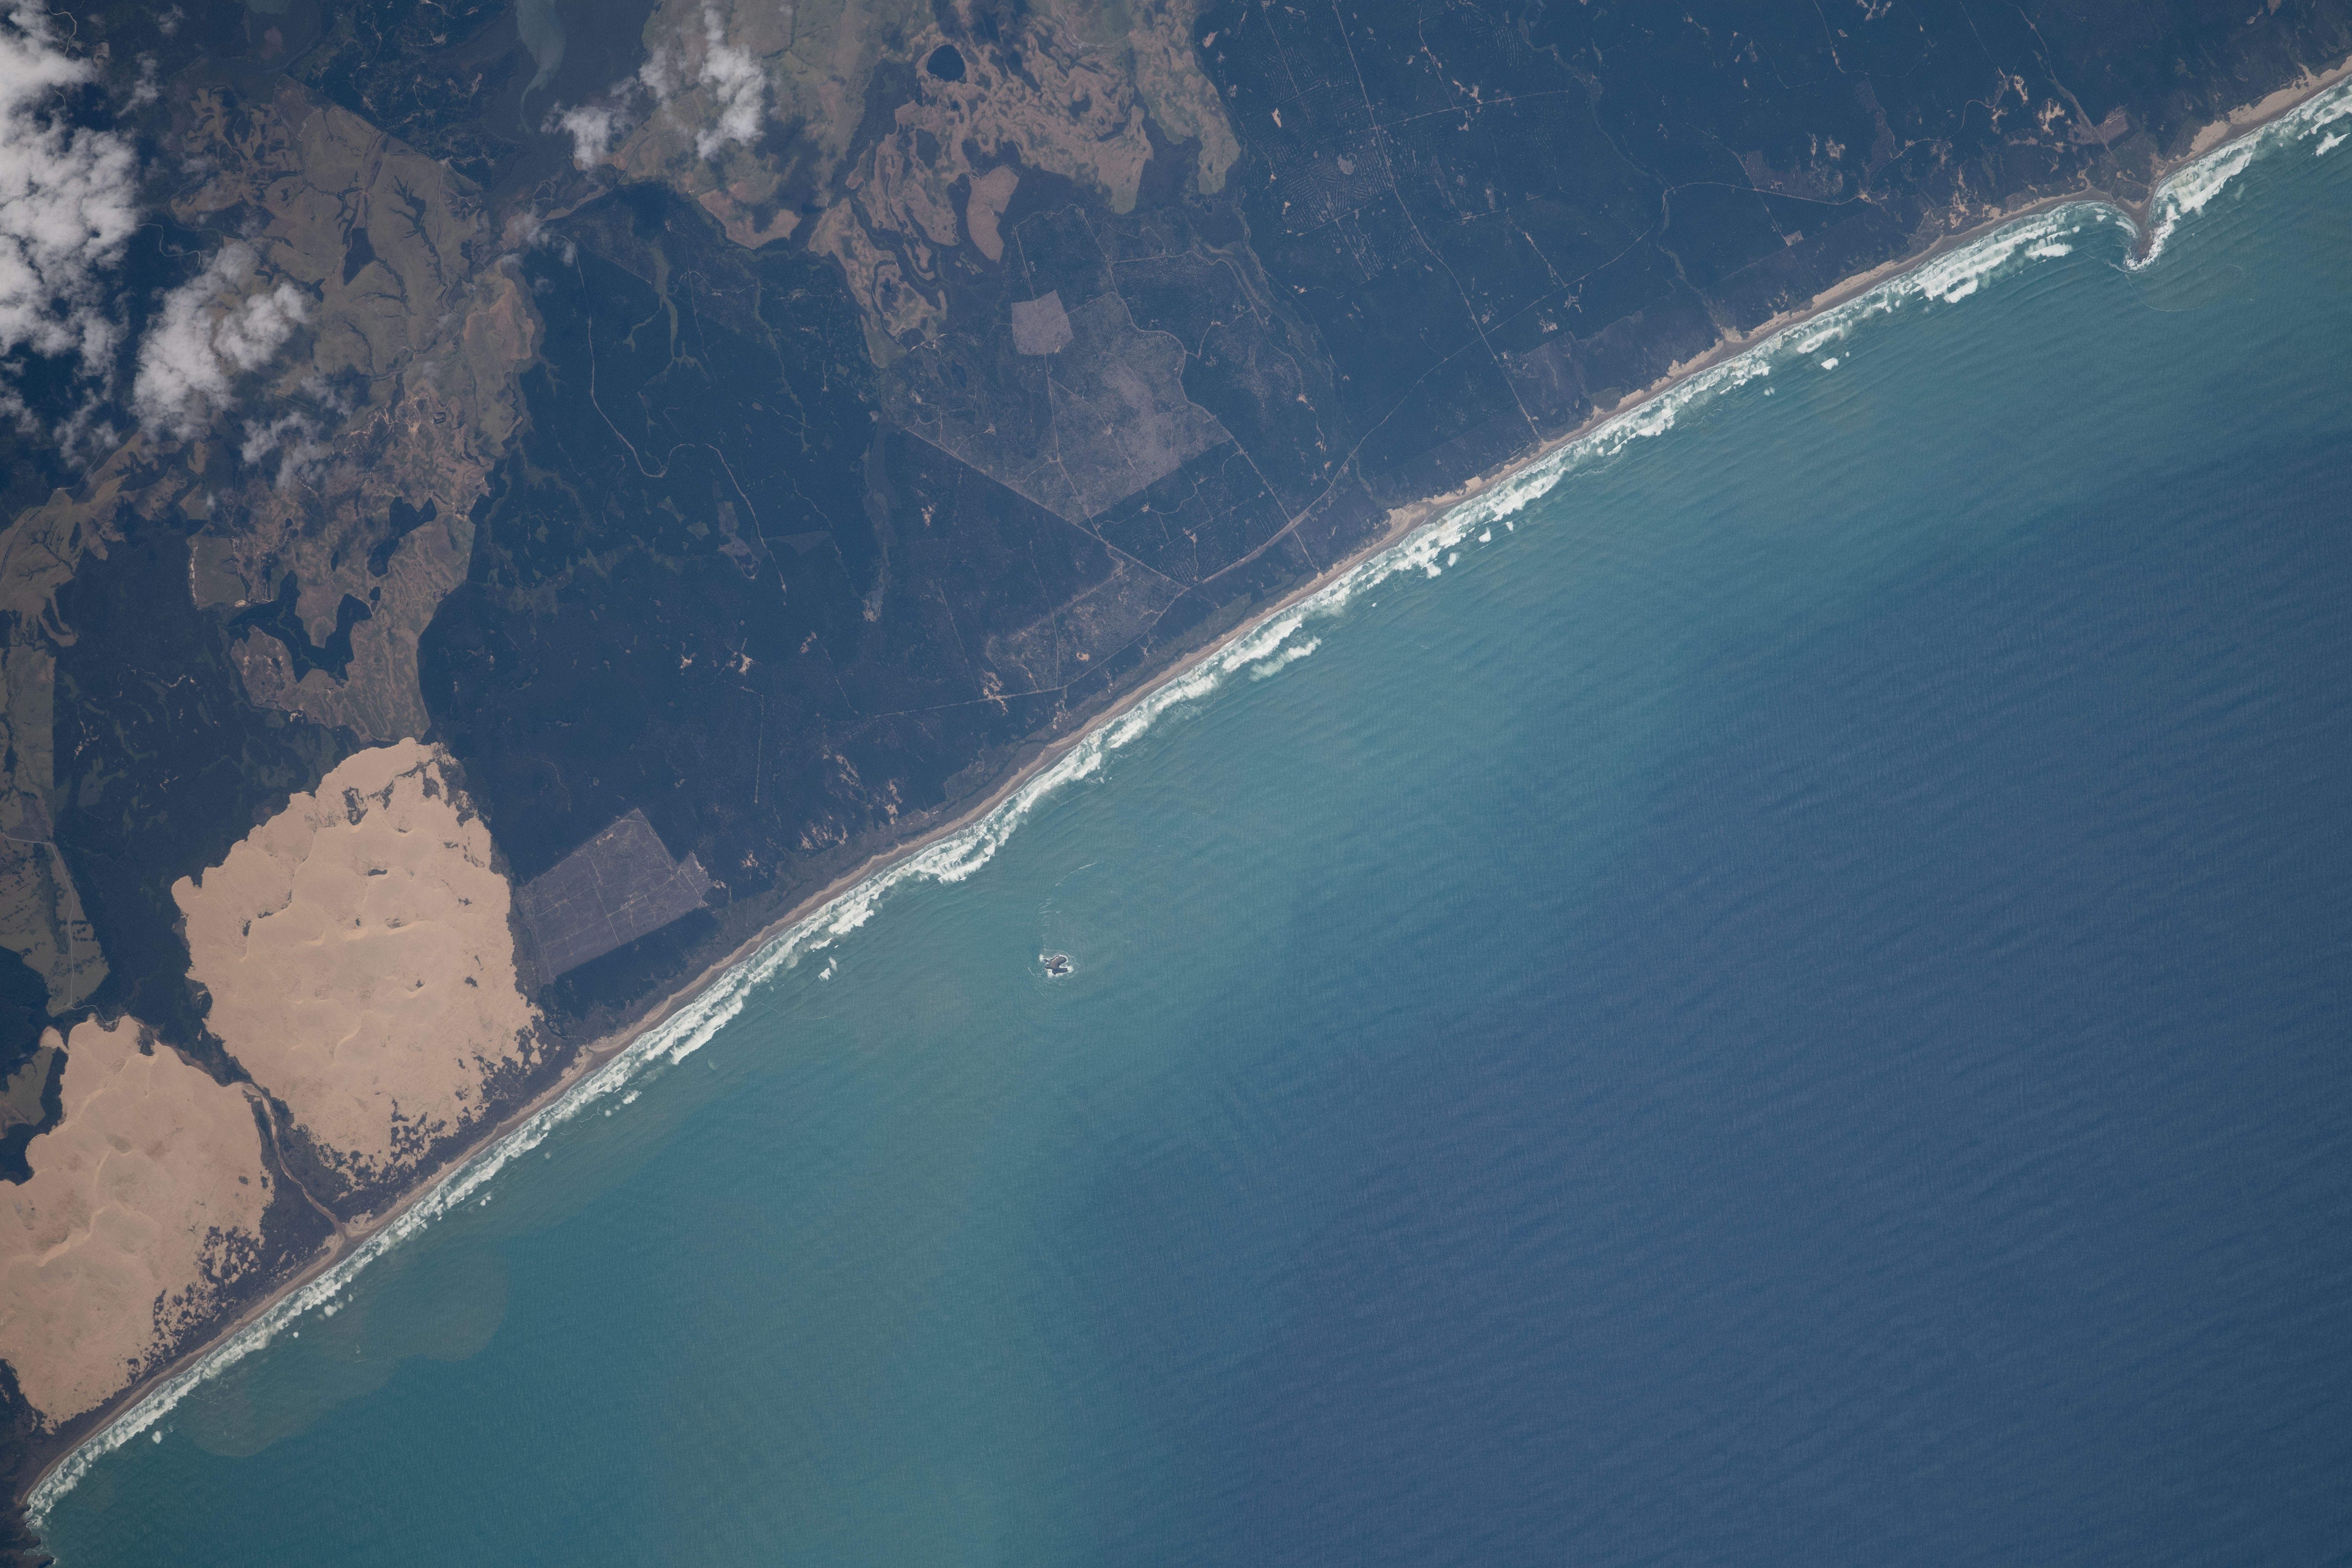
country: NEW ZEALAND-NI
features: TWILIGHT BEACH
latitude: -34.6
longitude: 172.8
